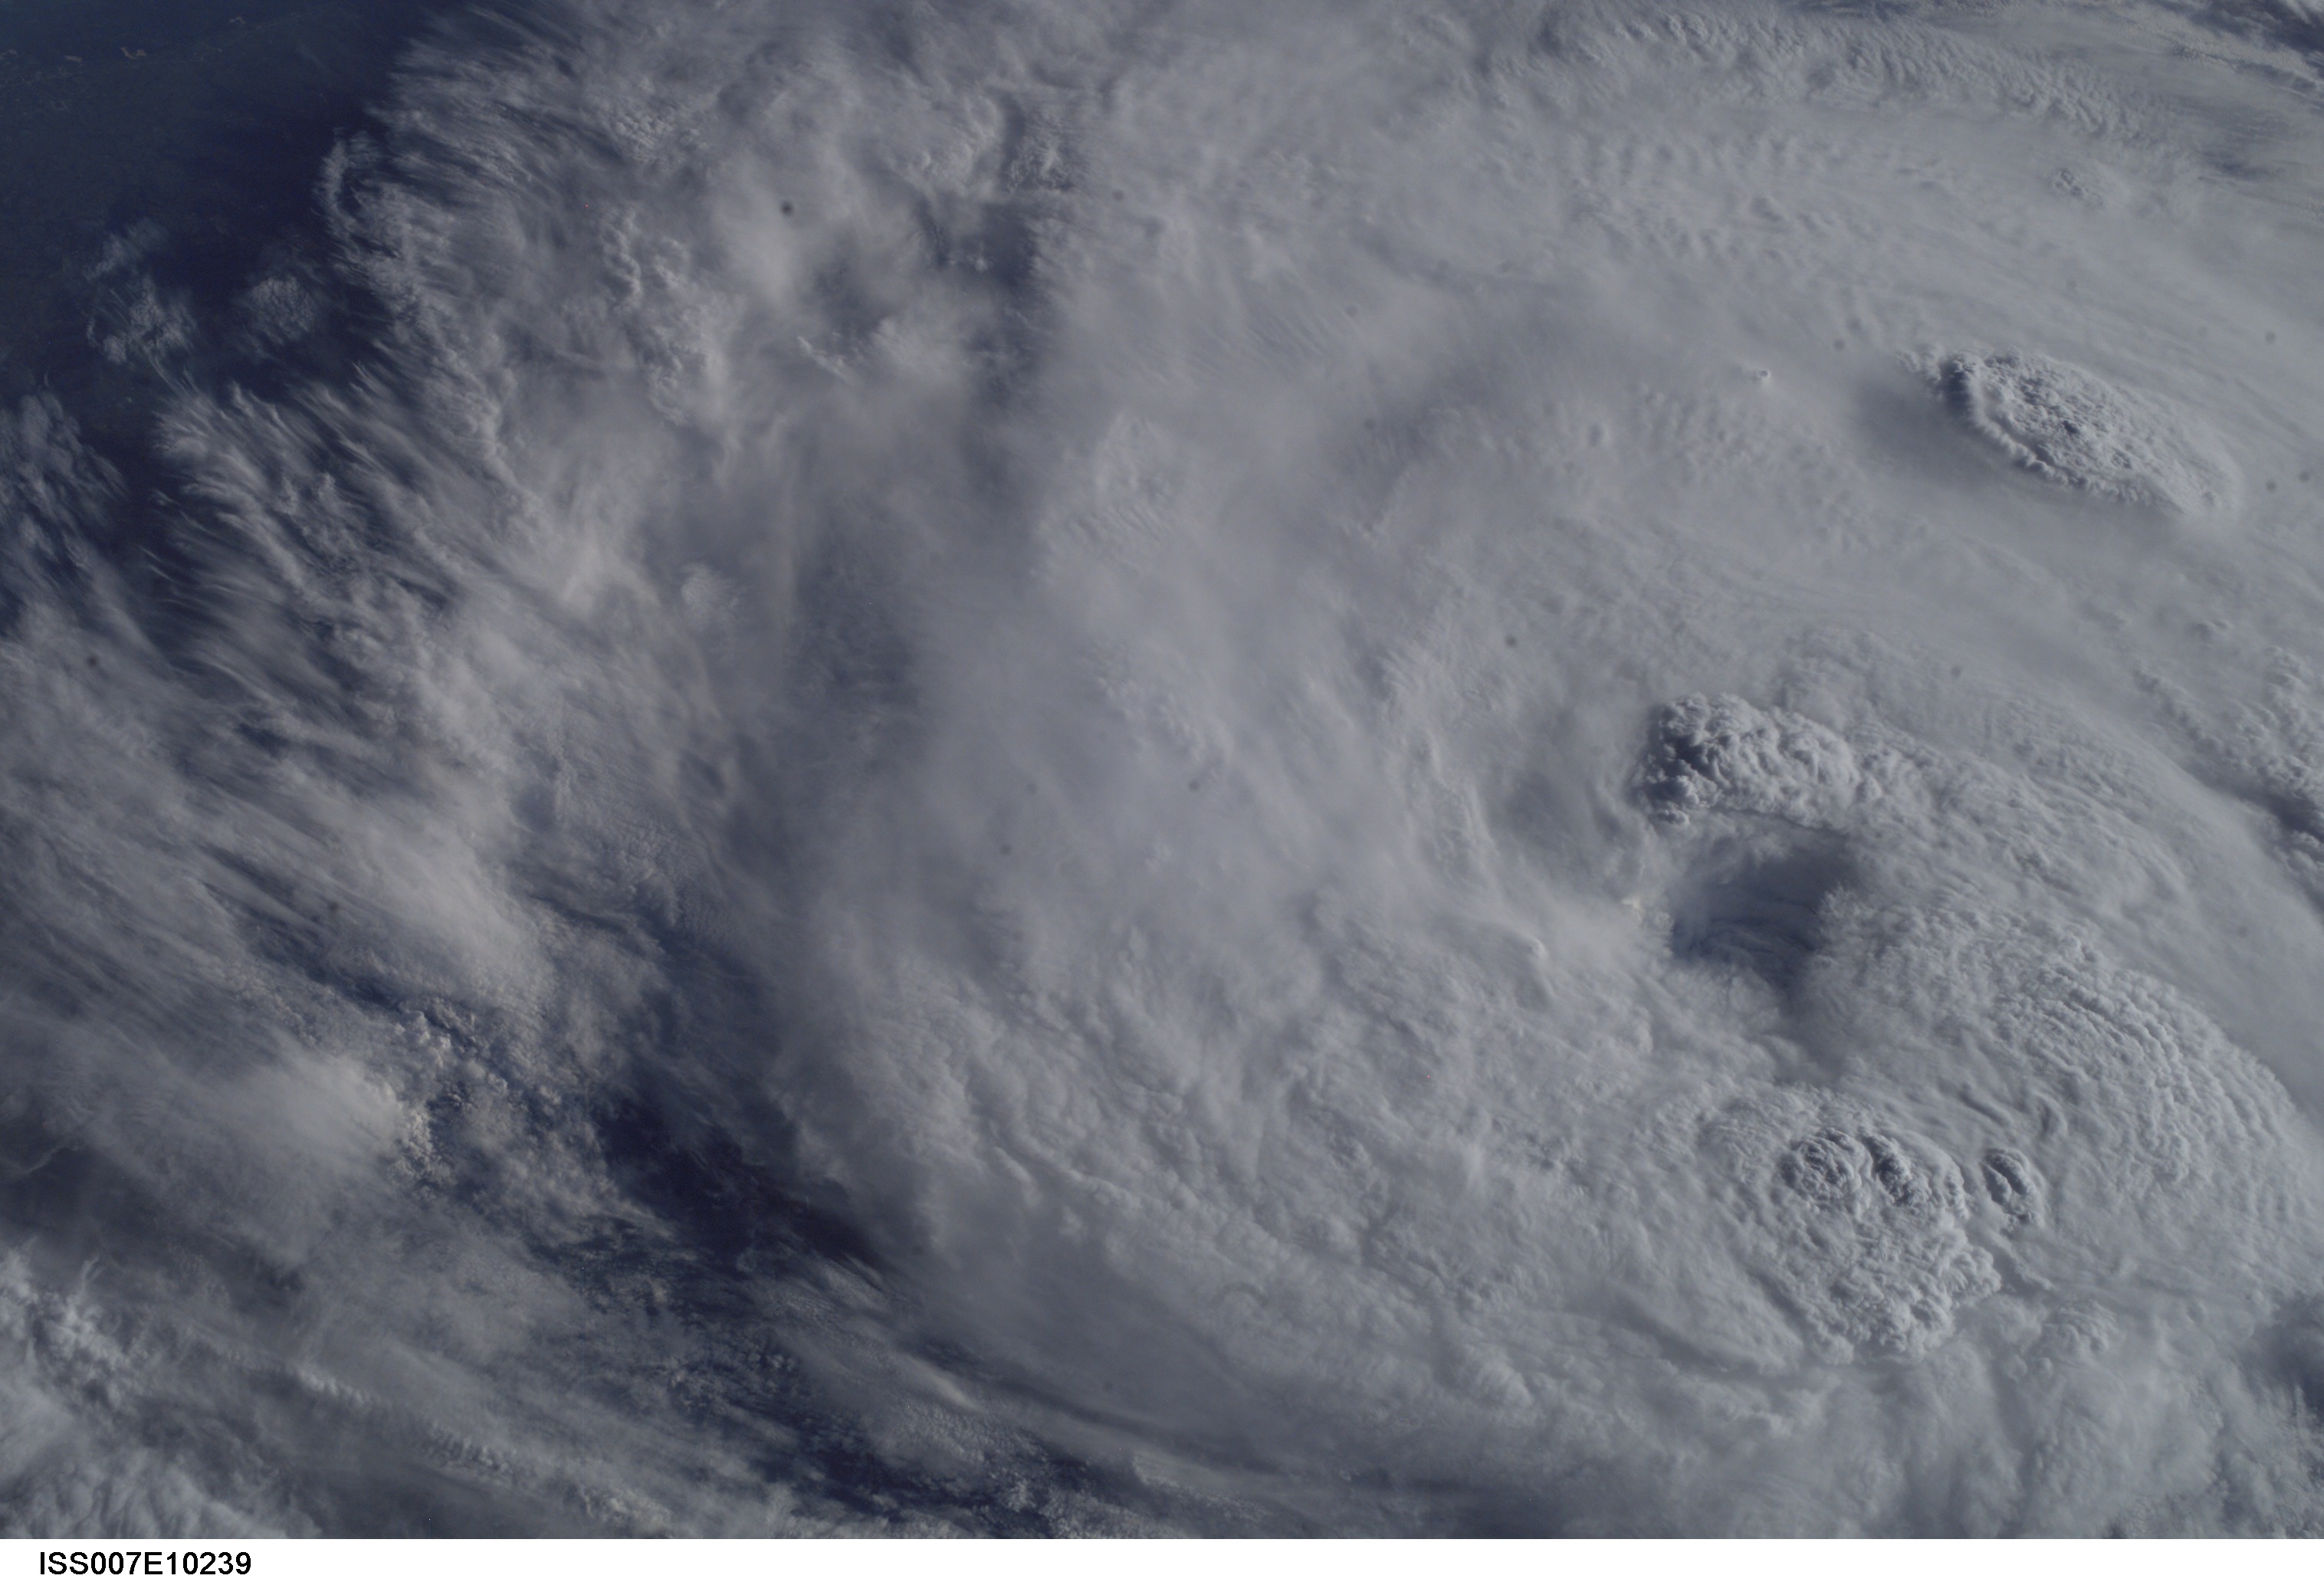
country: USA-TEXAS
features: HURRICANE CLAUDETTE, EYE
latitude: 28.5
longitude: -96.0
